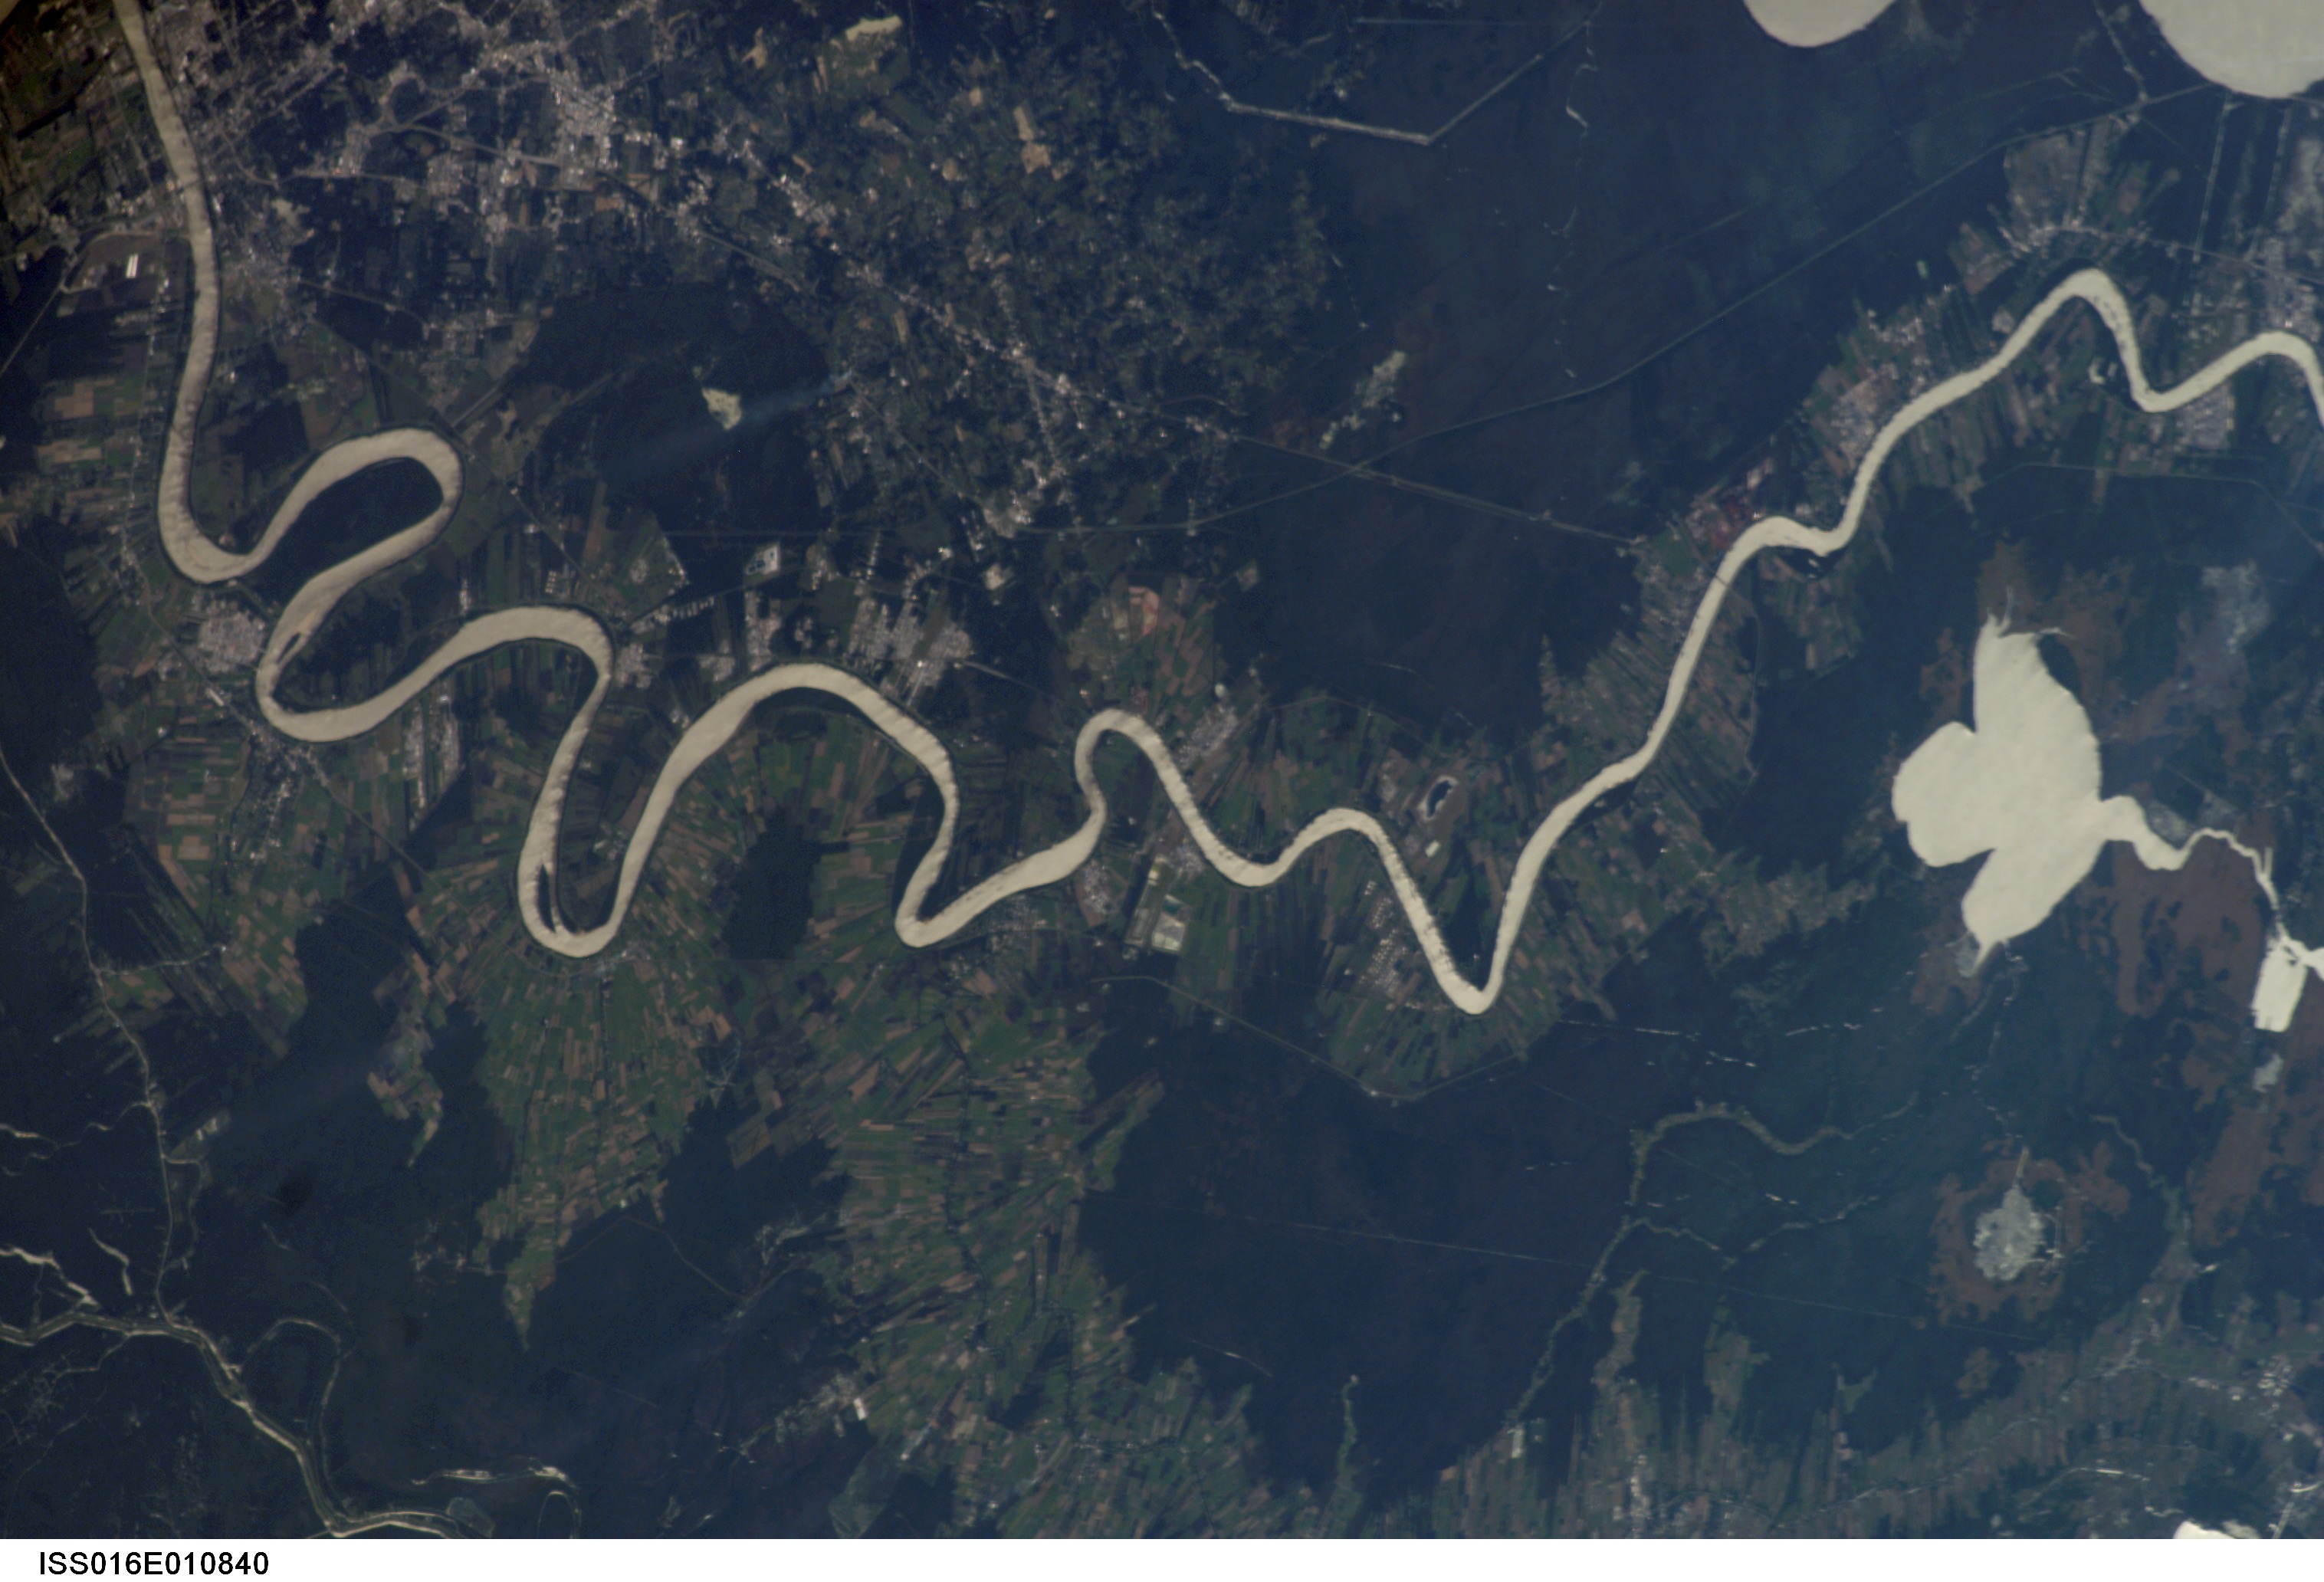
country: USA-LOUISIANA
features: MISSISSIPPI R., AGR., L. MARSH
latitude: 30.0
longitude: -91.0
